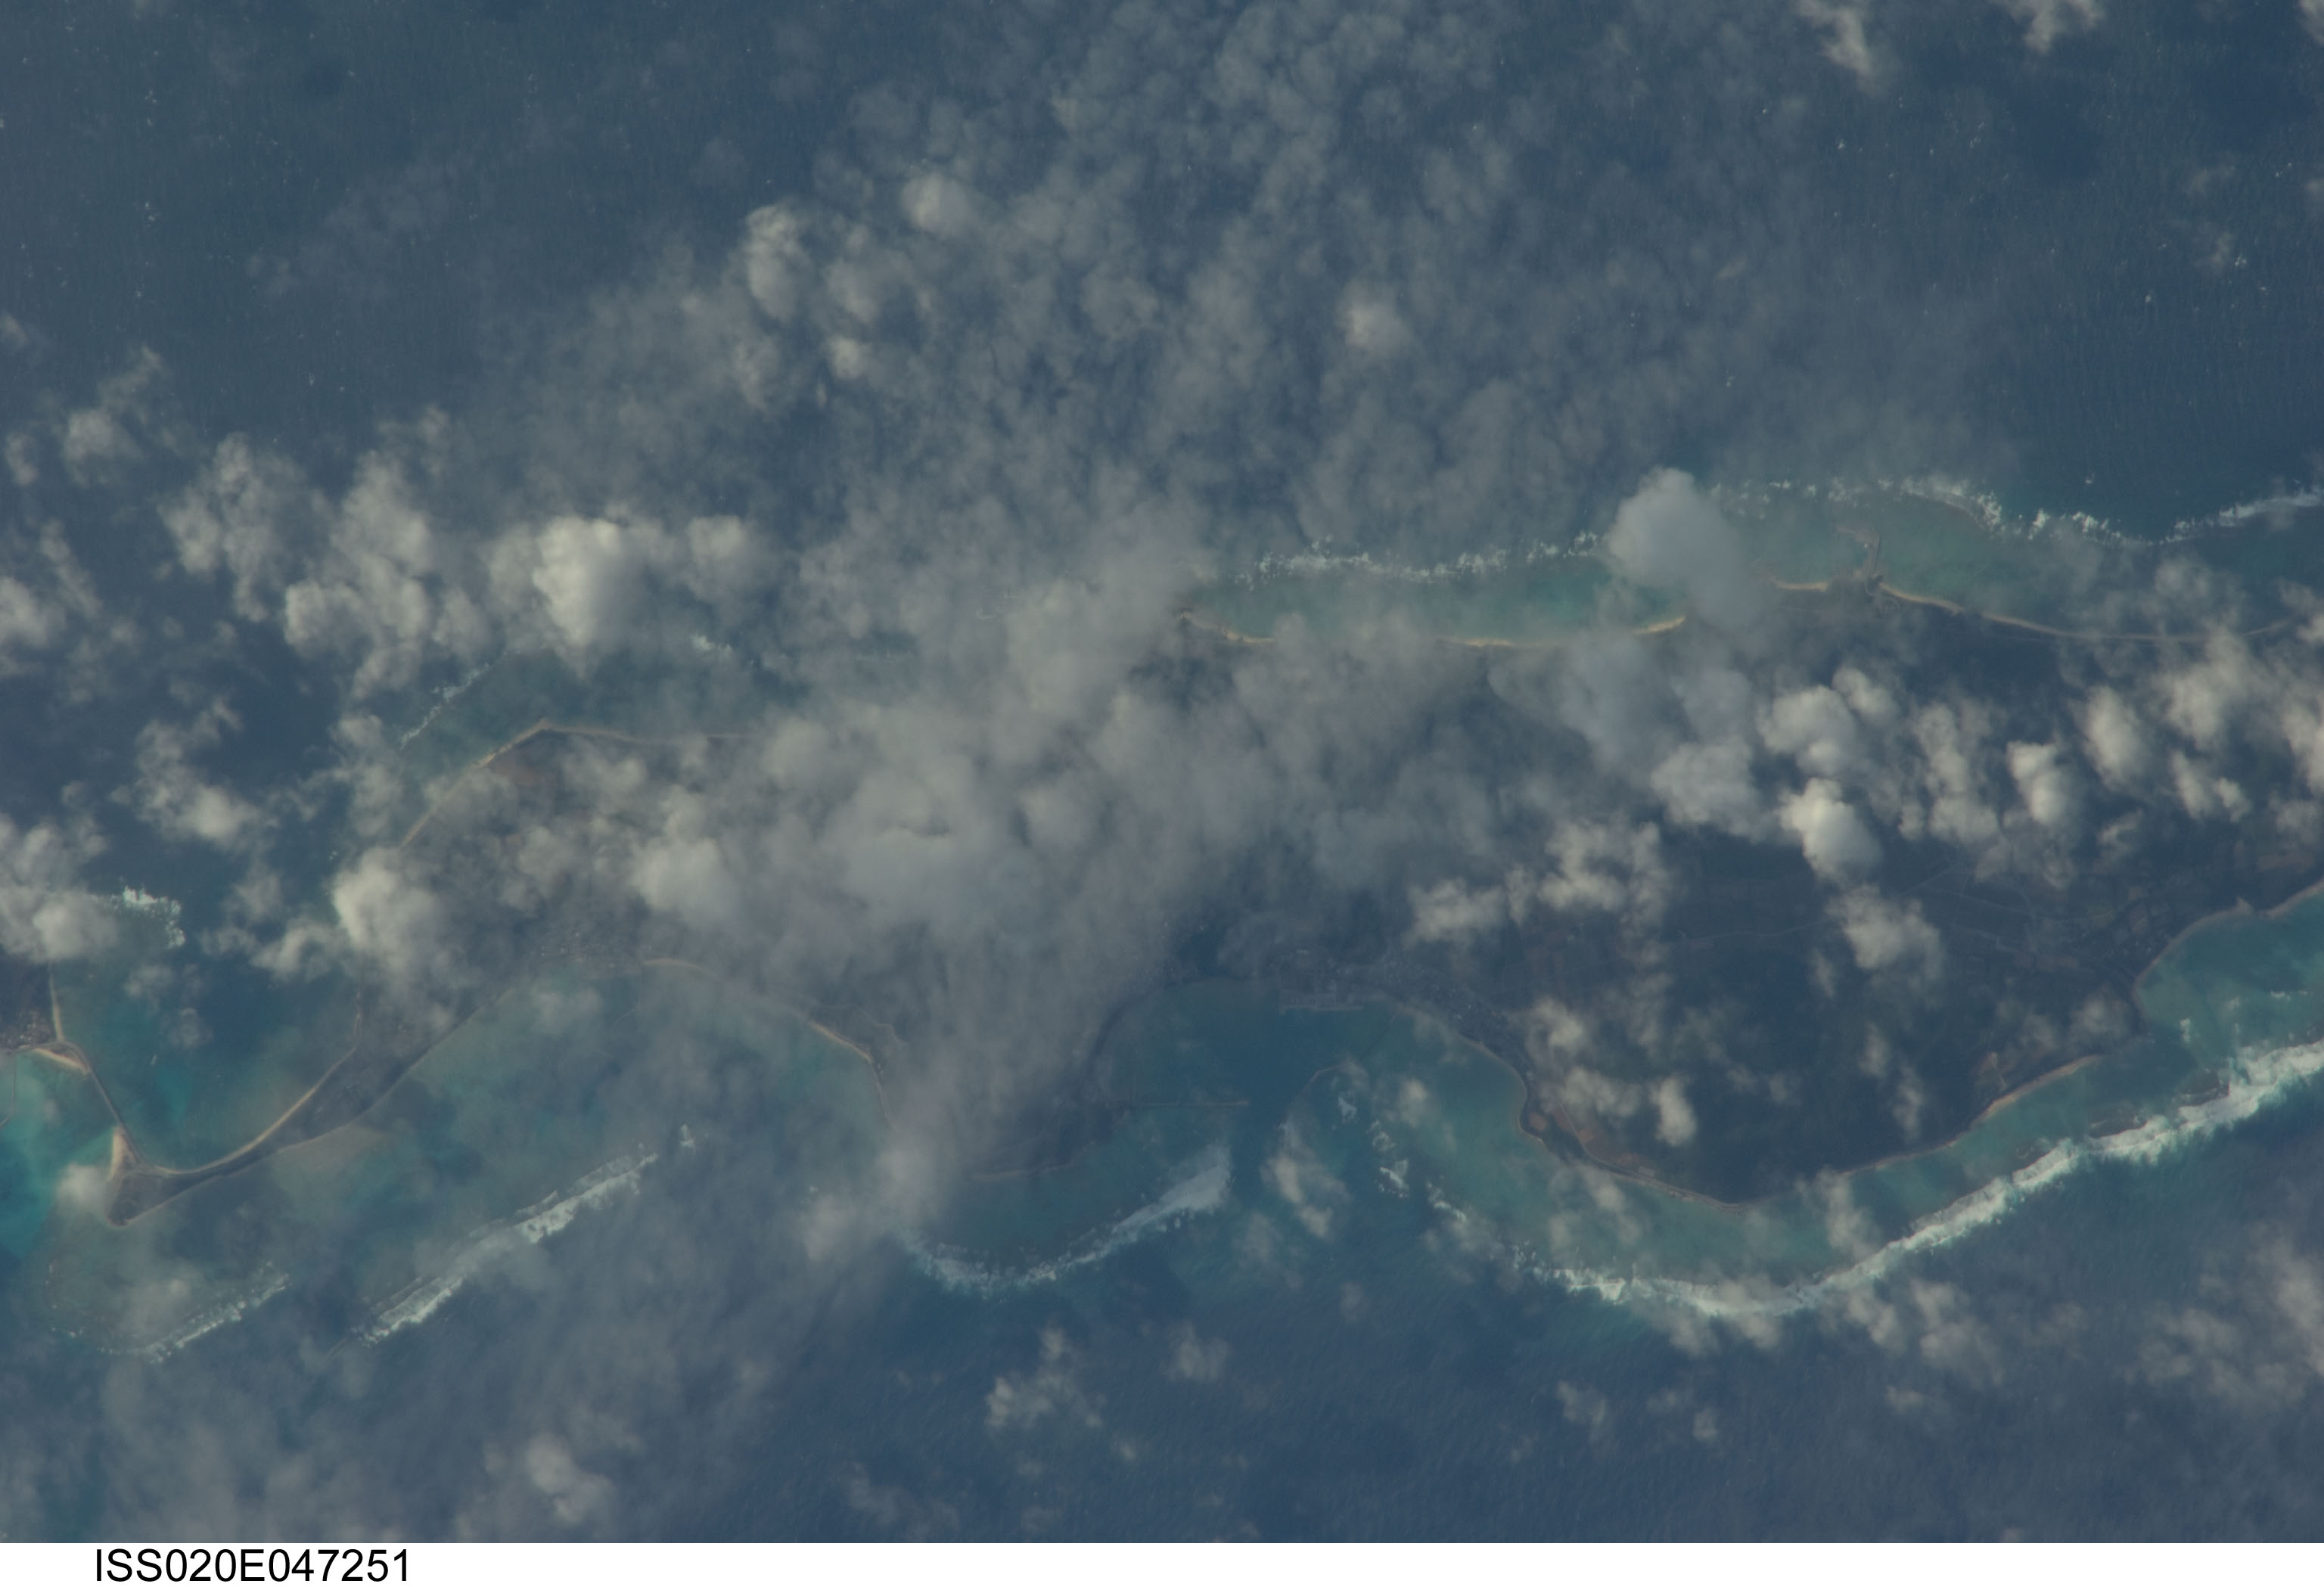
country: JAPAN
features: CENTRAL IHEYA ISLAND, CORAL REEFS
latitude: 27.0
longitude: 128.0
